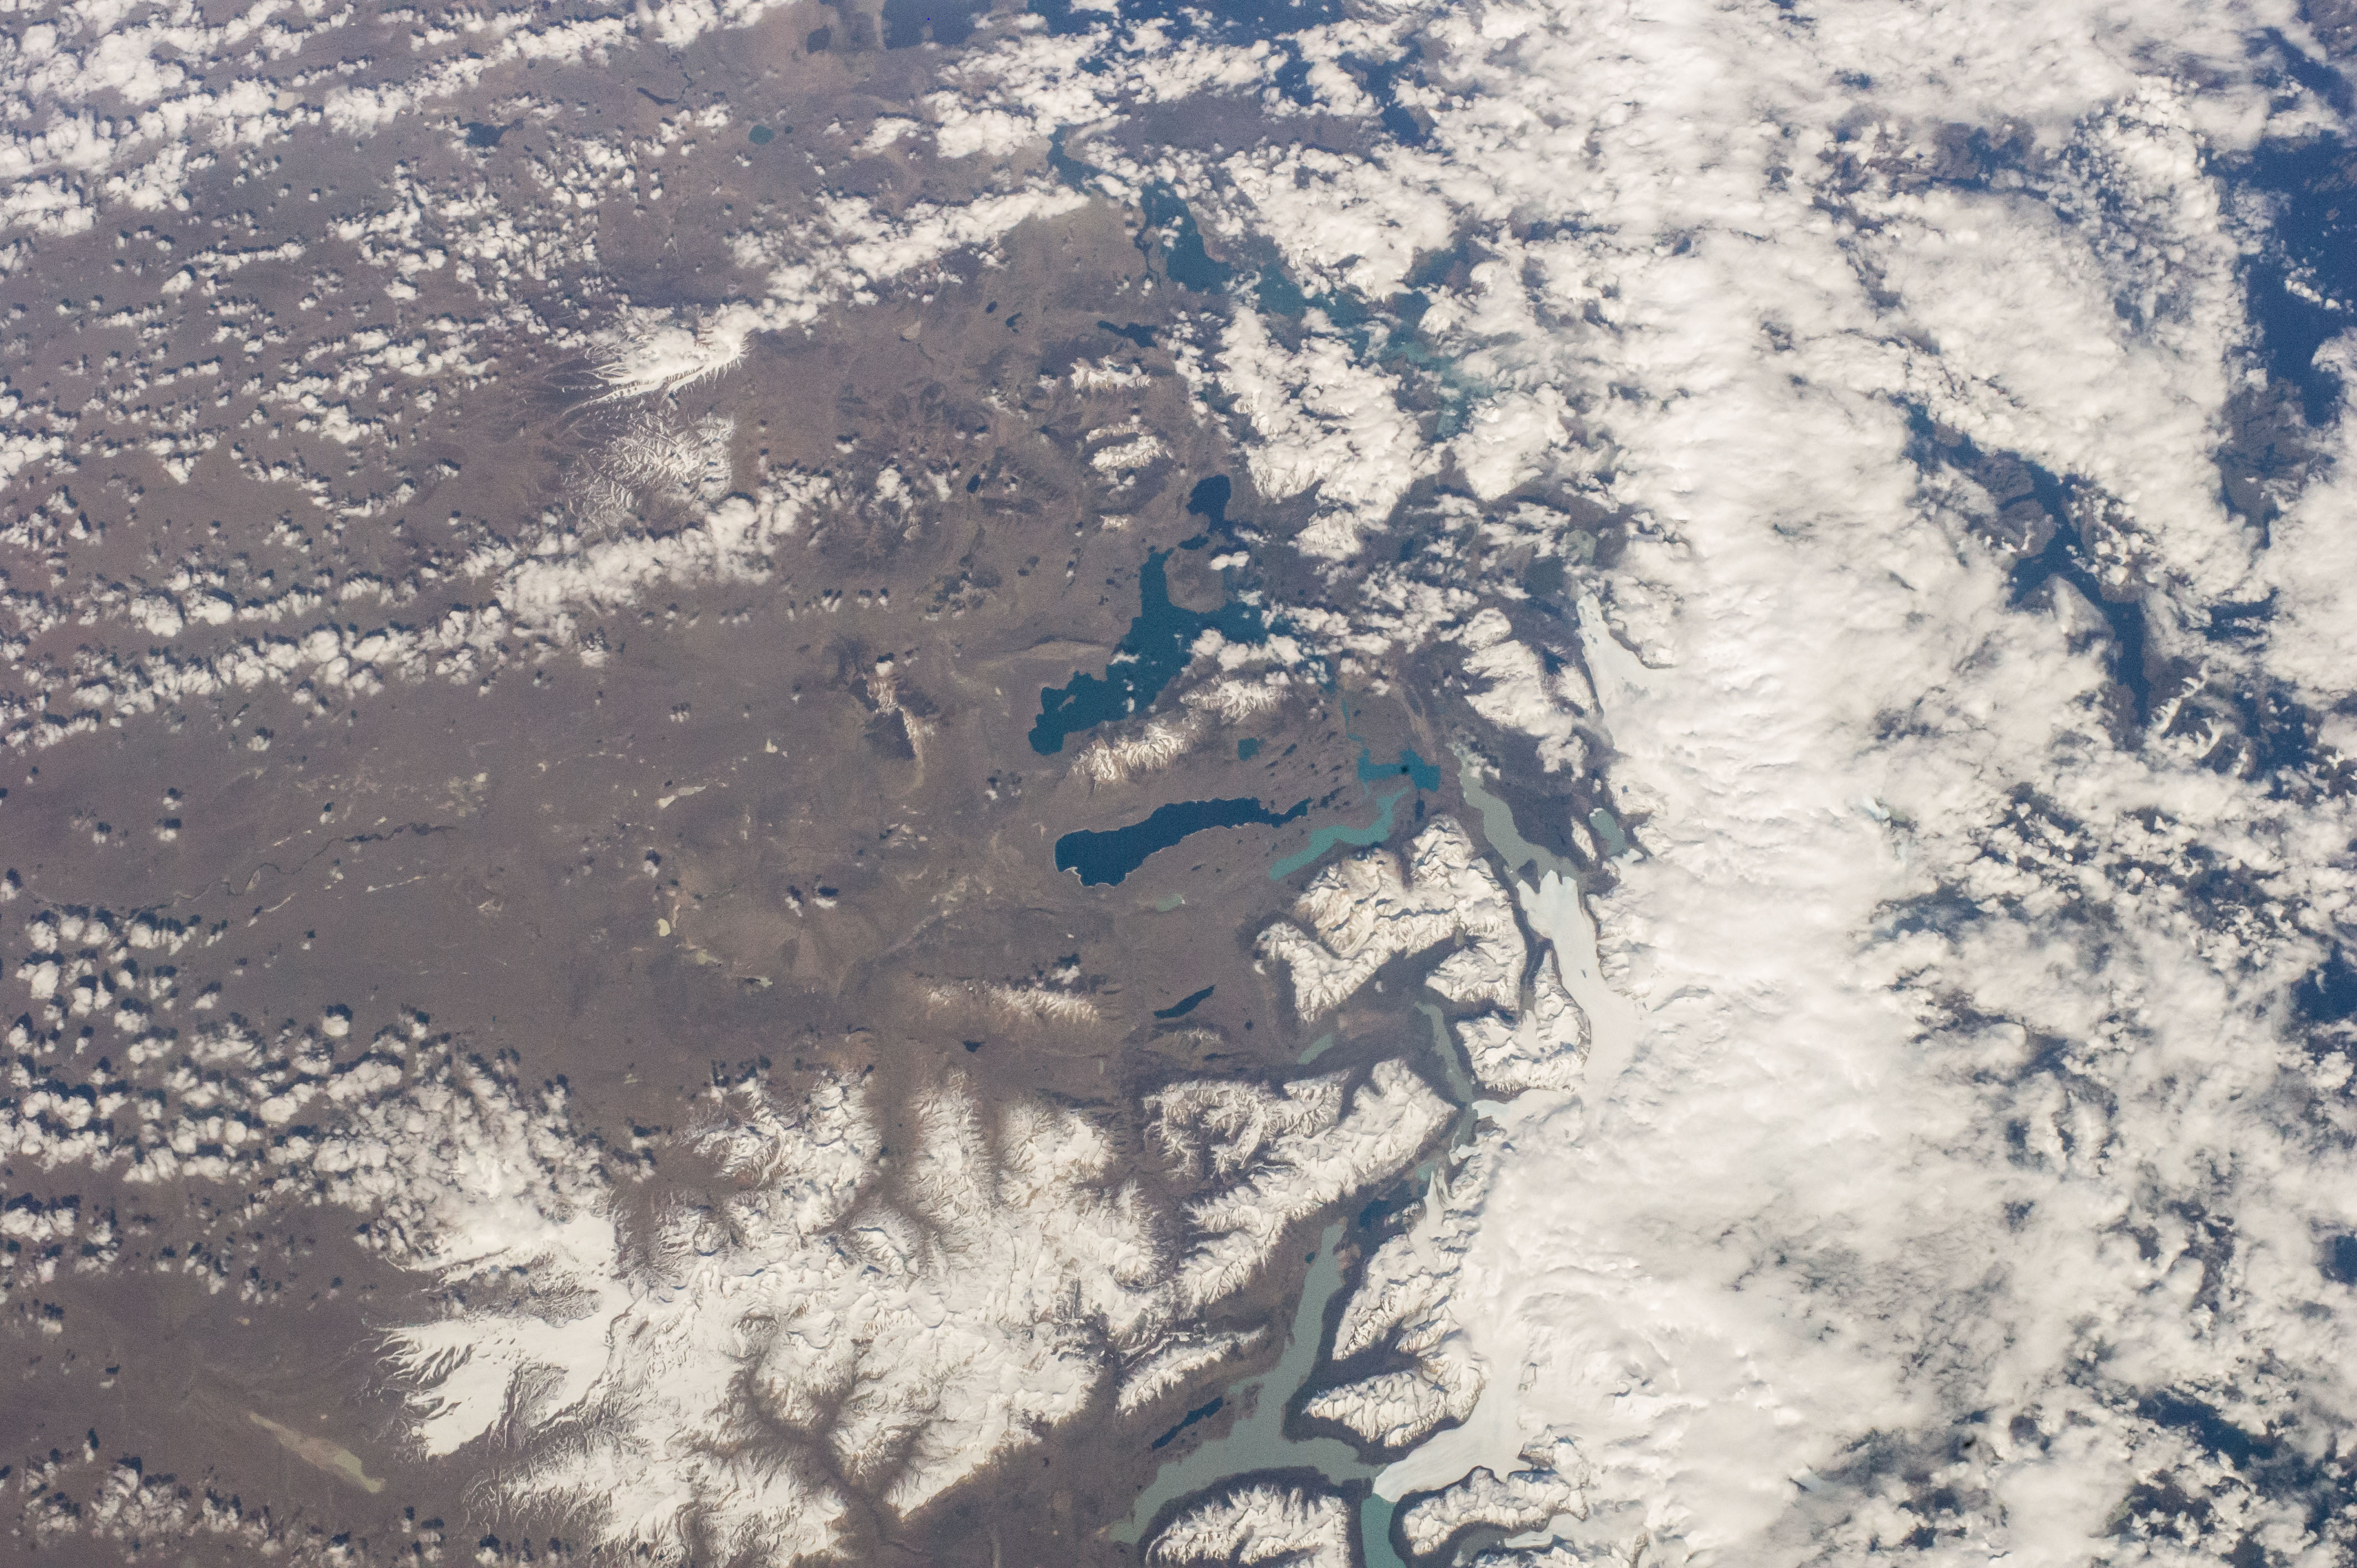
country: CHILE
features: S. ANDES
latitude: -51.0
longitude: -72.5
